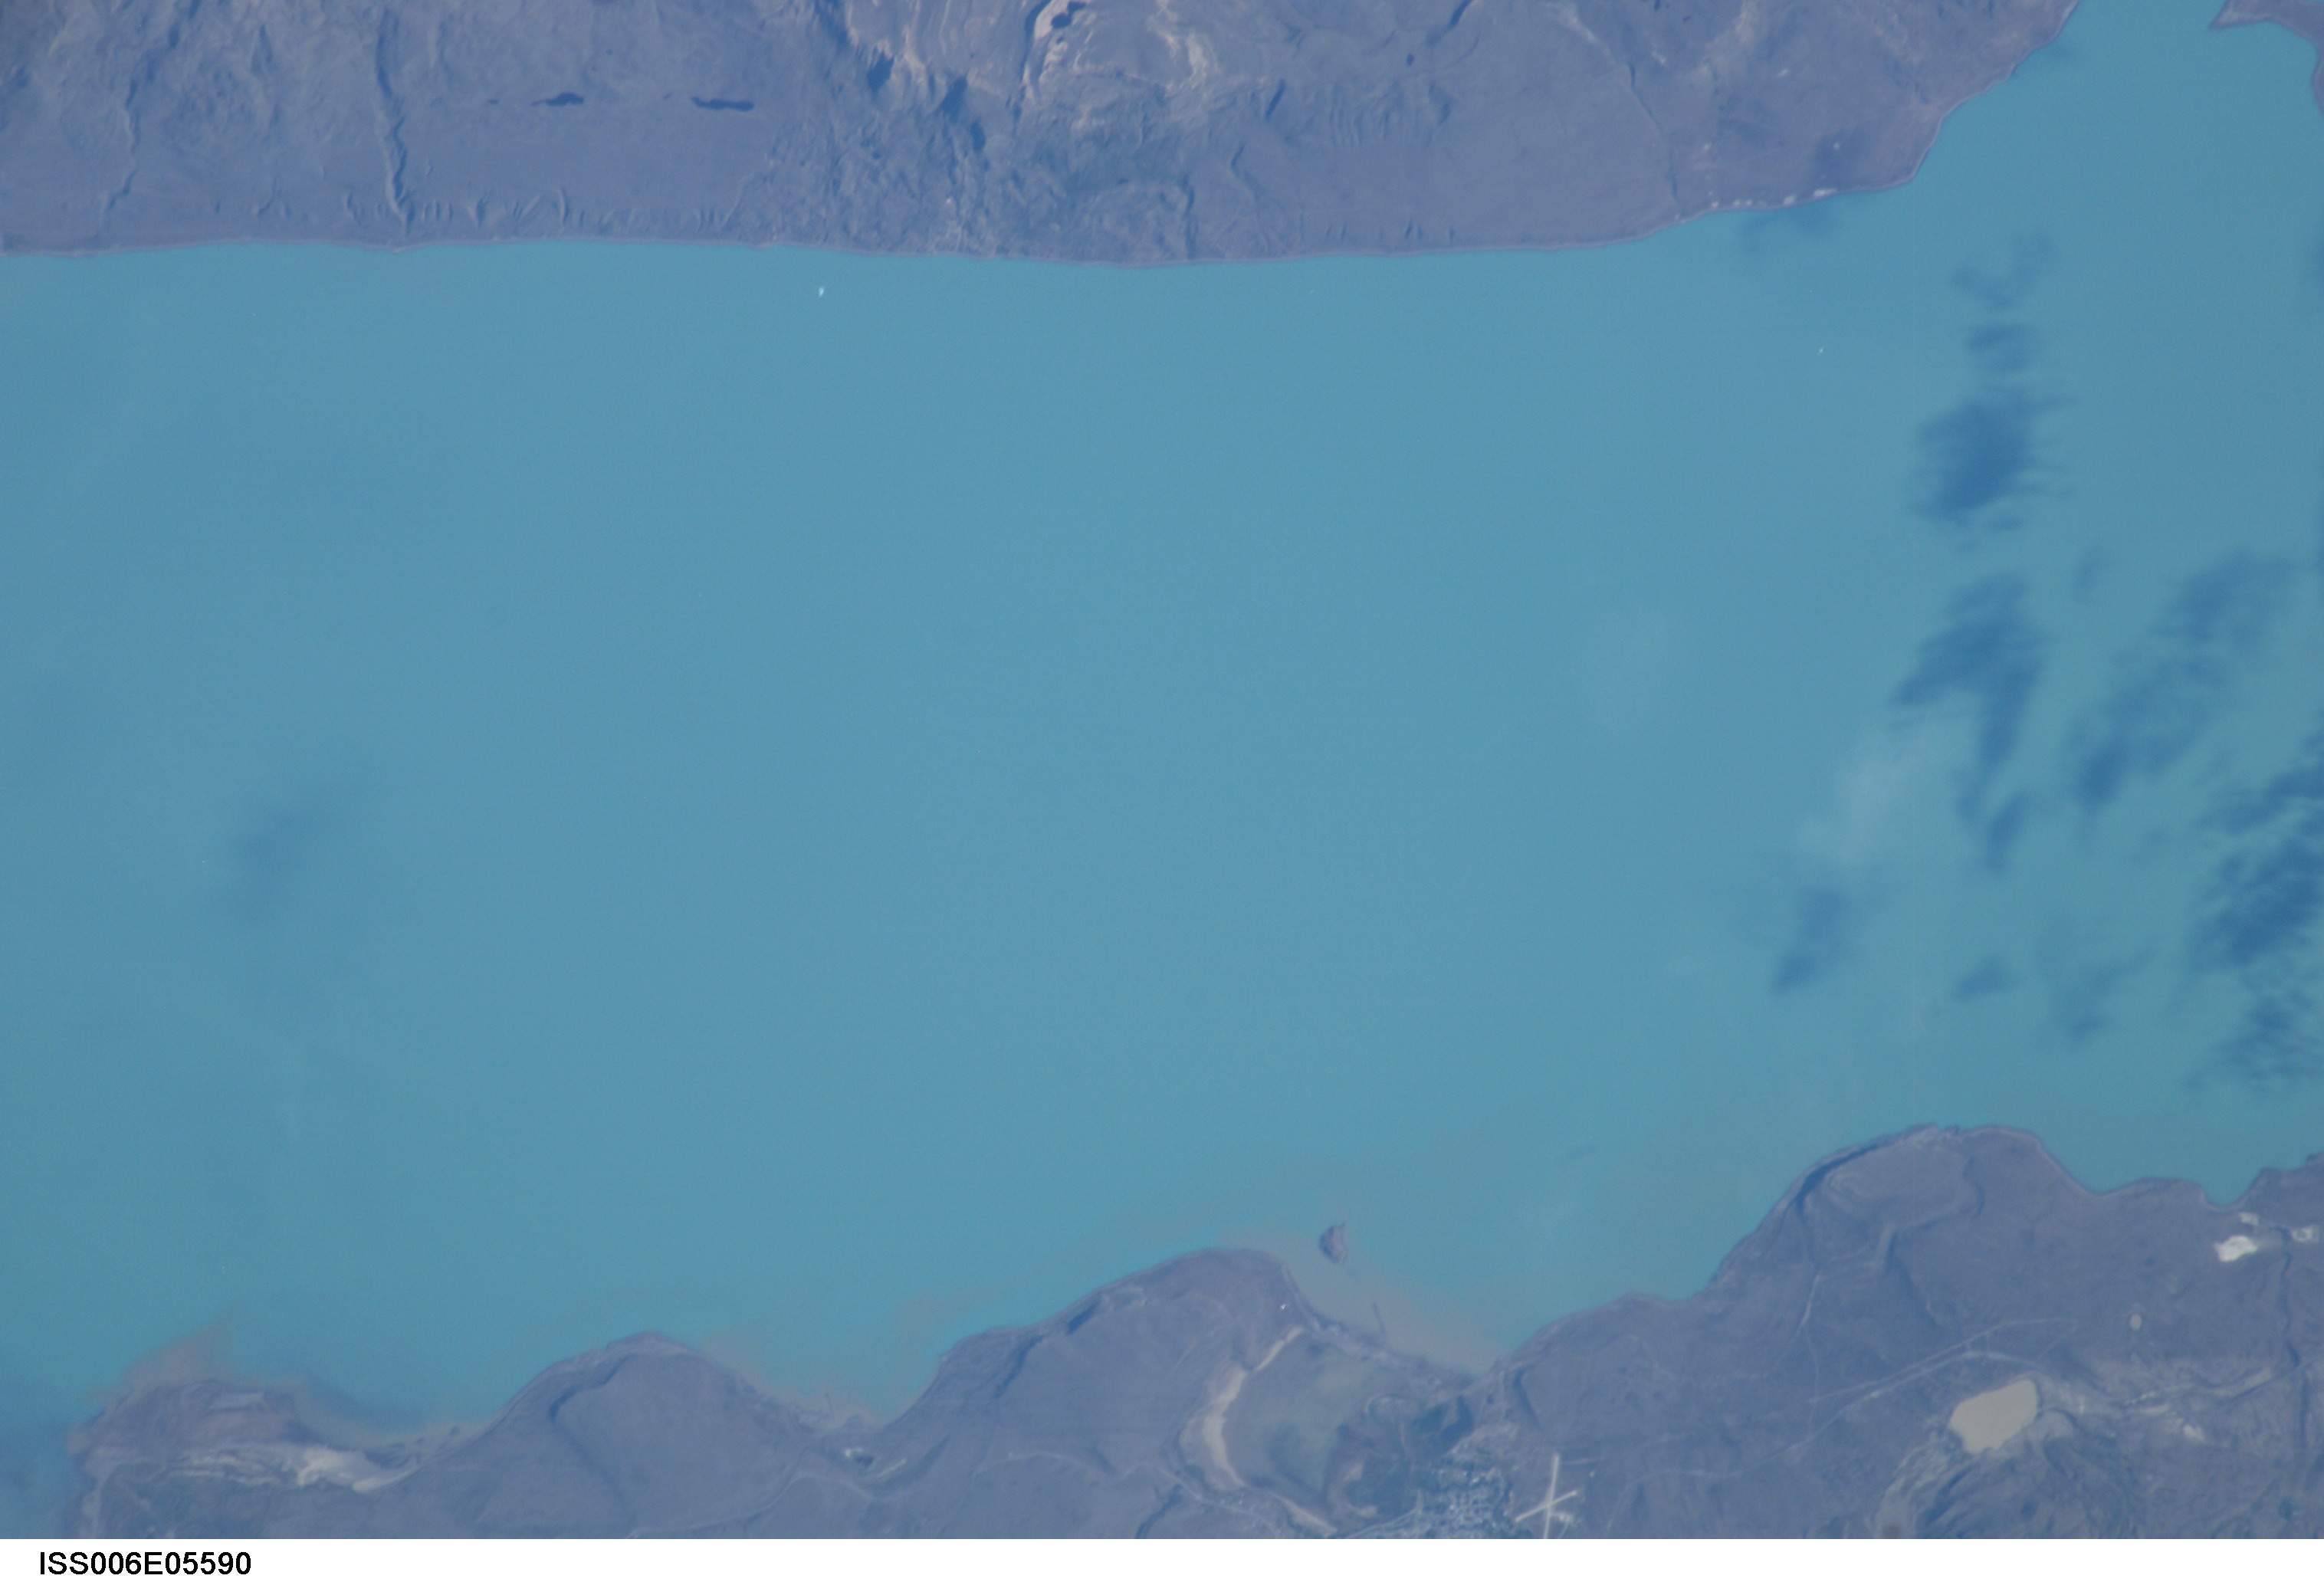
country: ARGENTINA
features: LAKE ARGENTINO, CENTRAL
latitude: -50.0
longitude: -72.0
